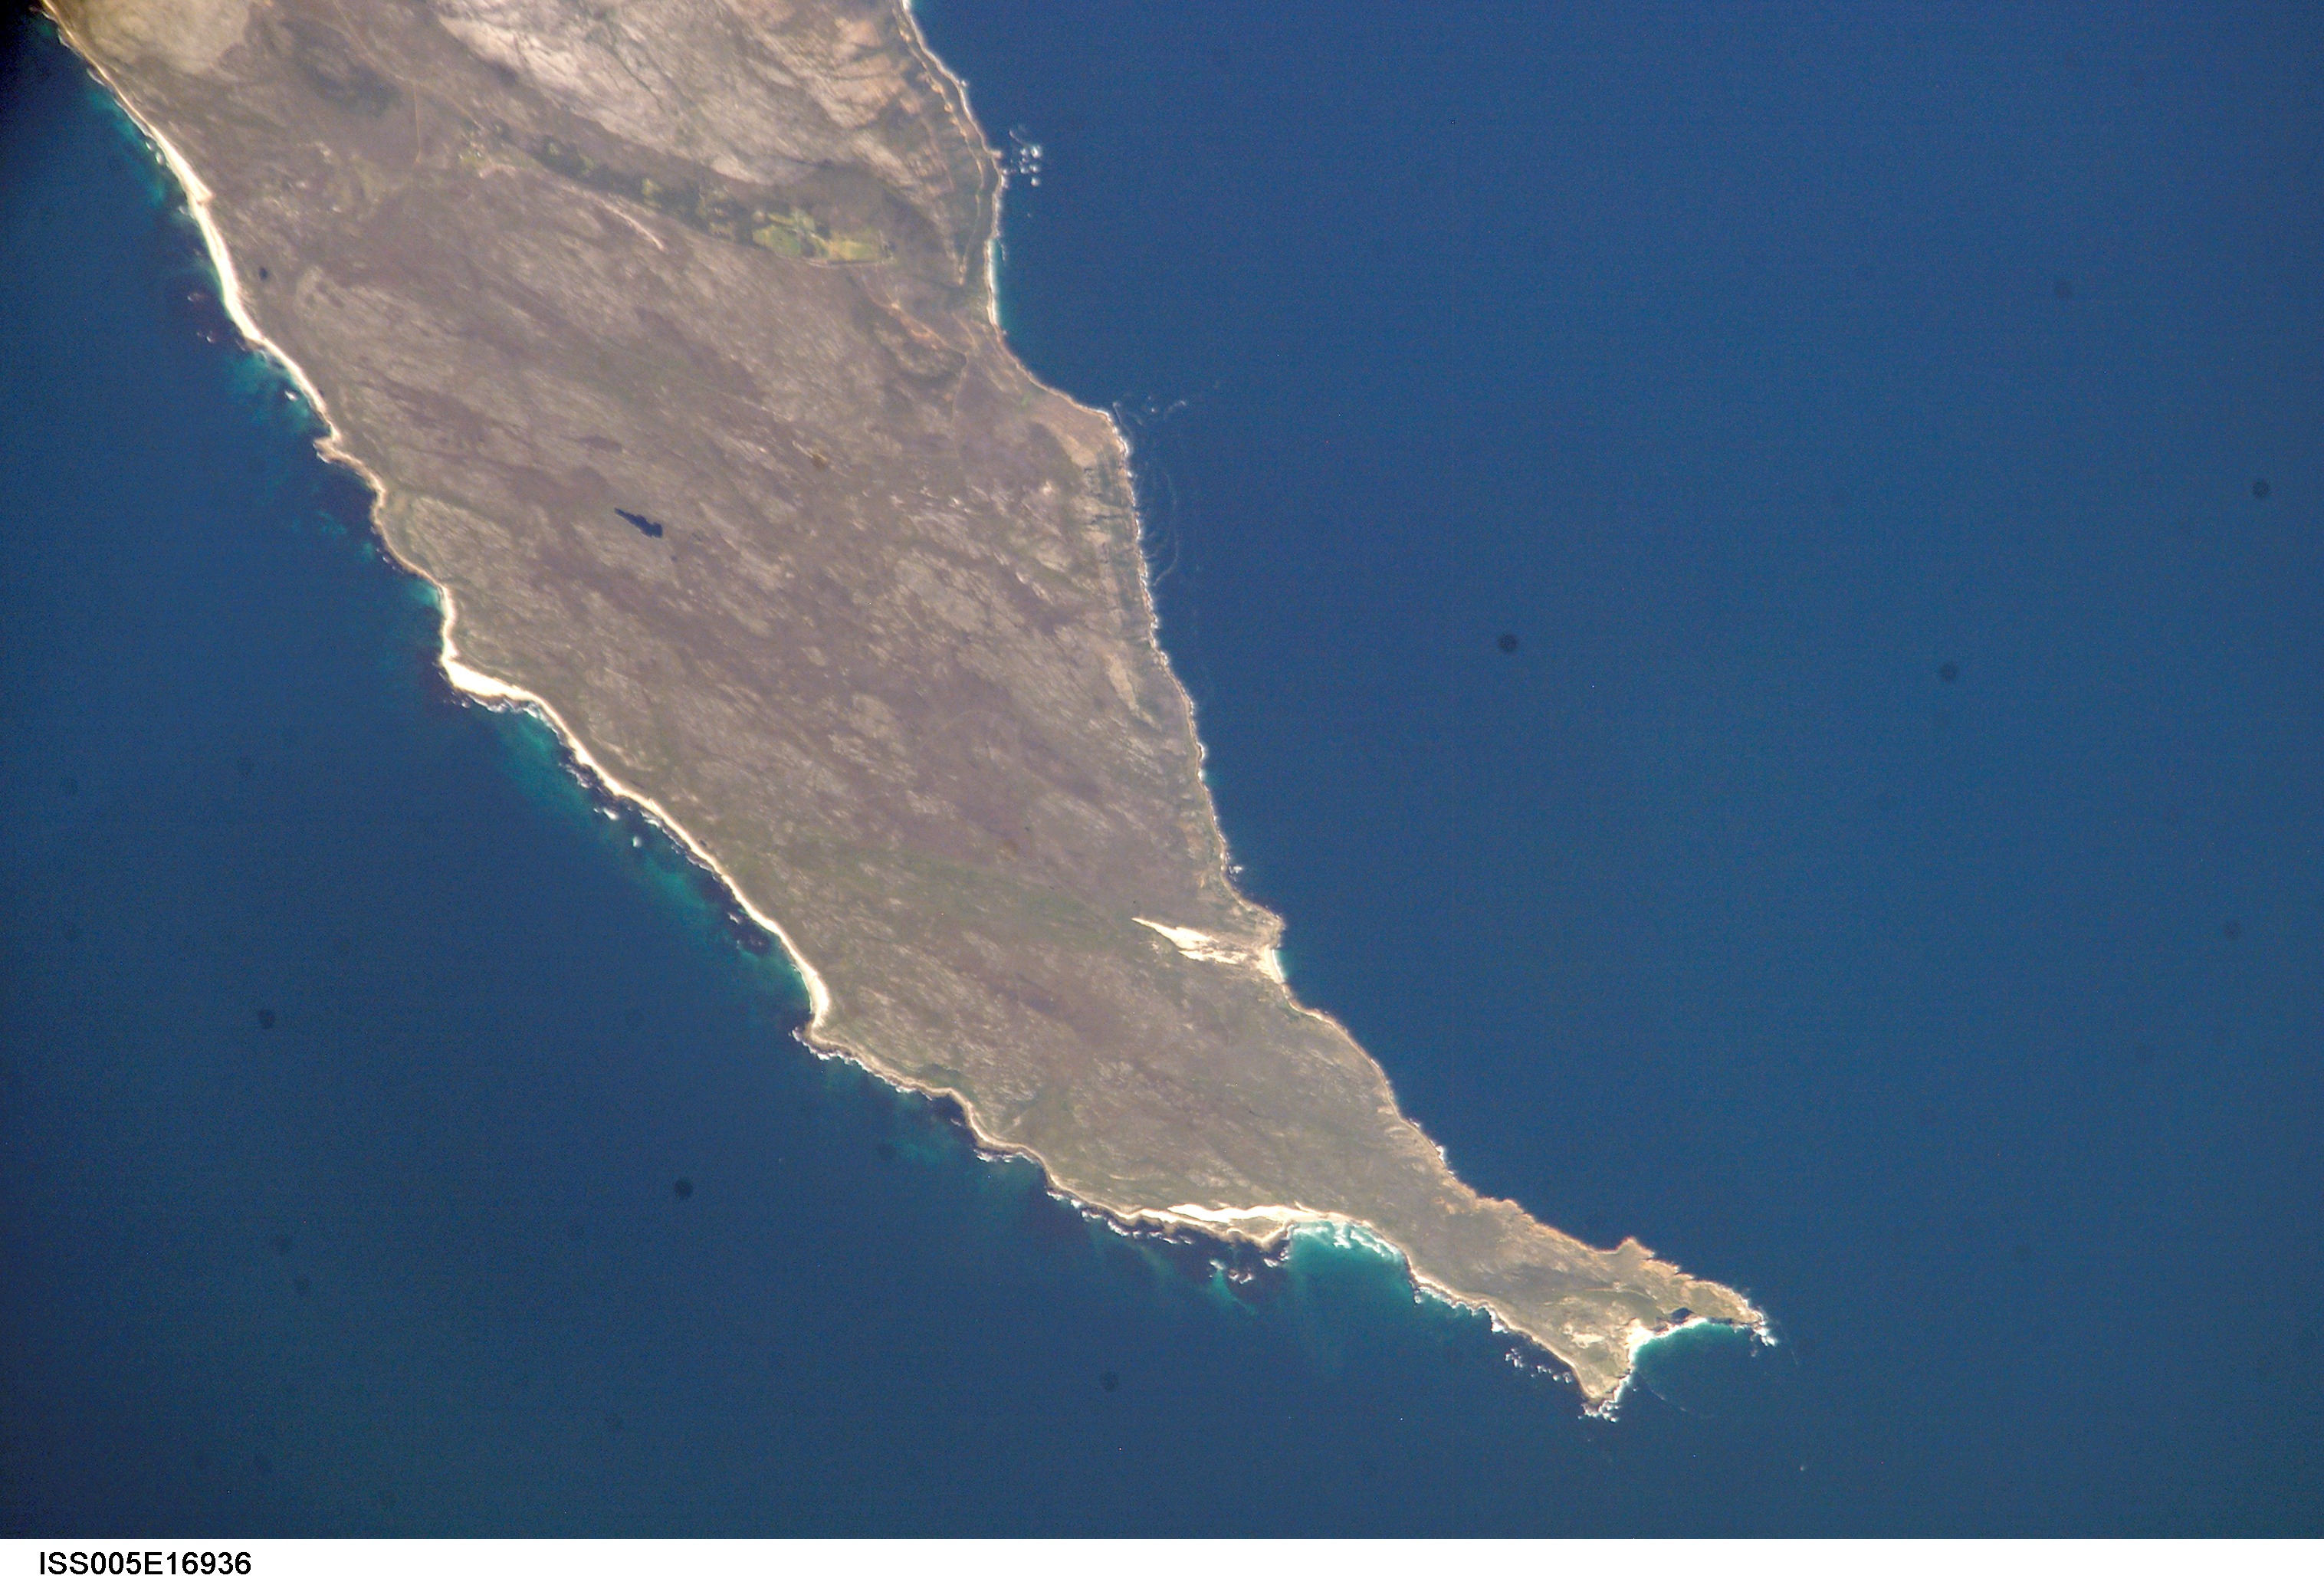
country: REPUBLIC SOUTH AFRICA
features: CAPE OF GOOD HOPE
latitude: -34.5
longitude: 18.5
